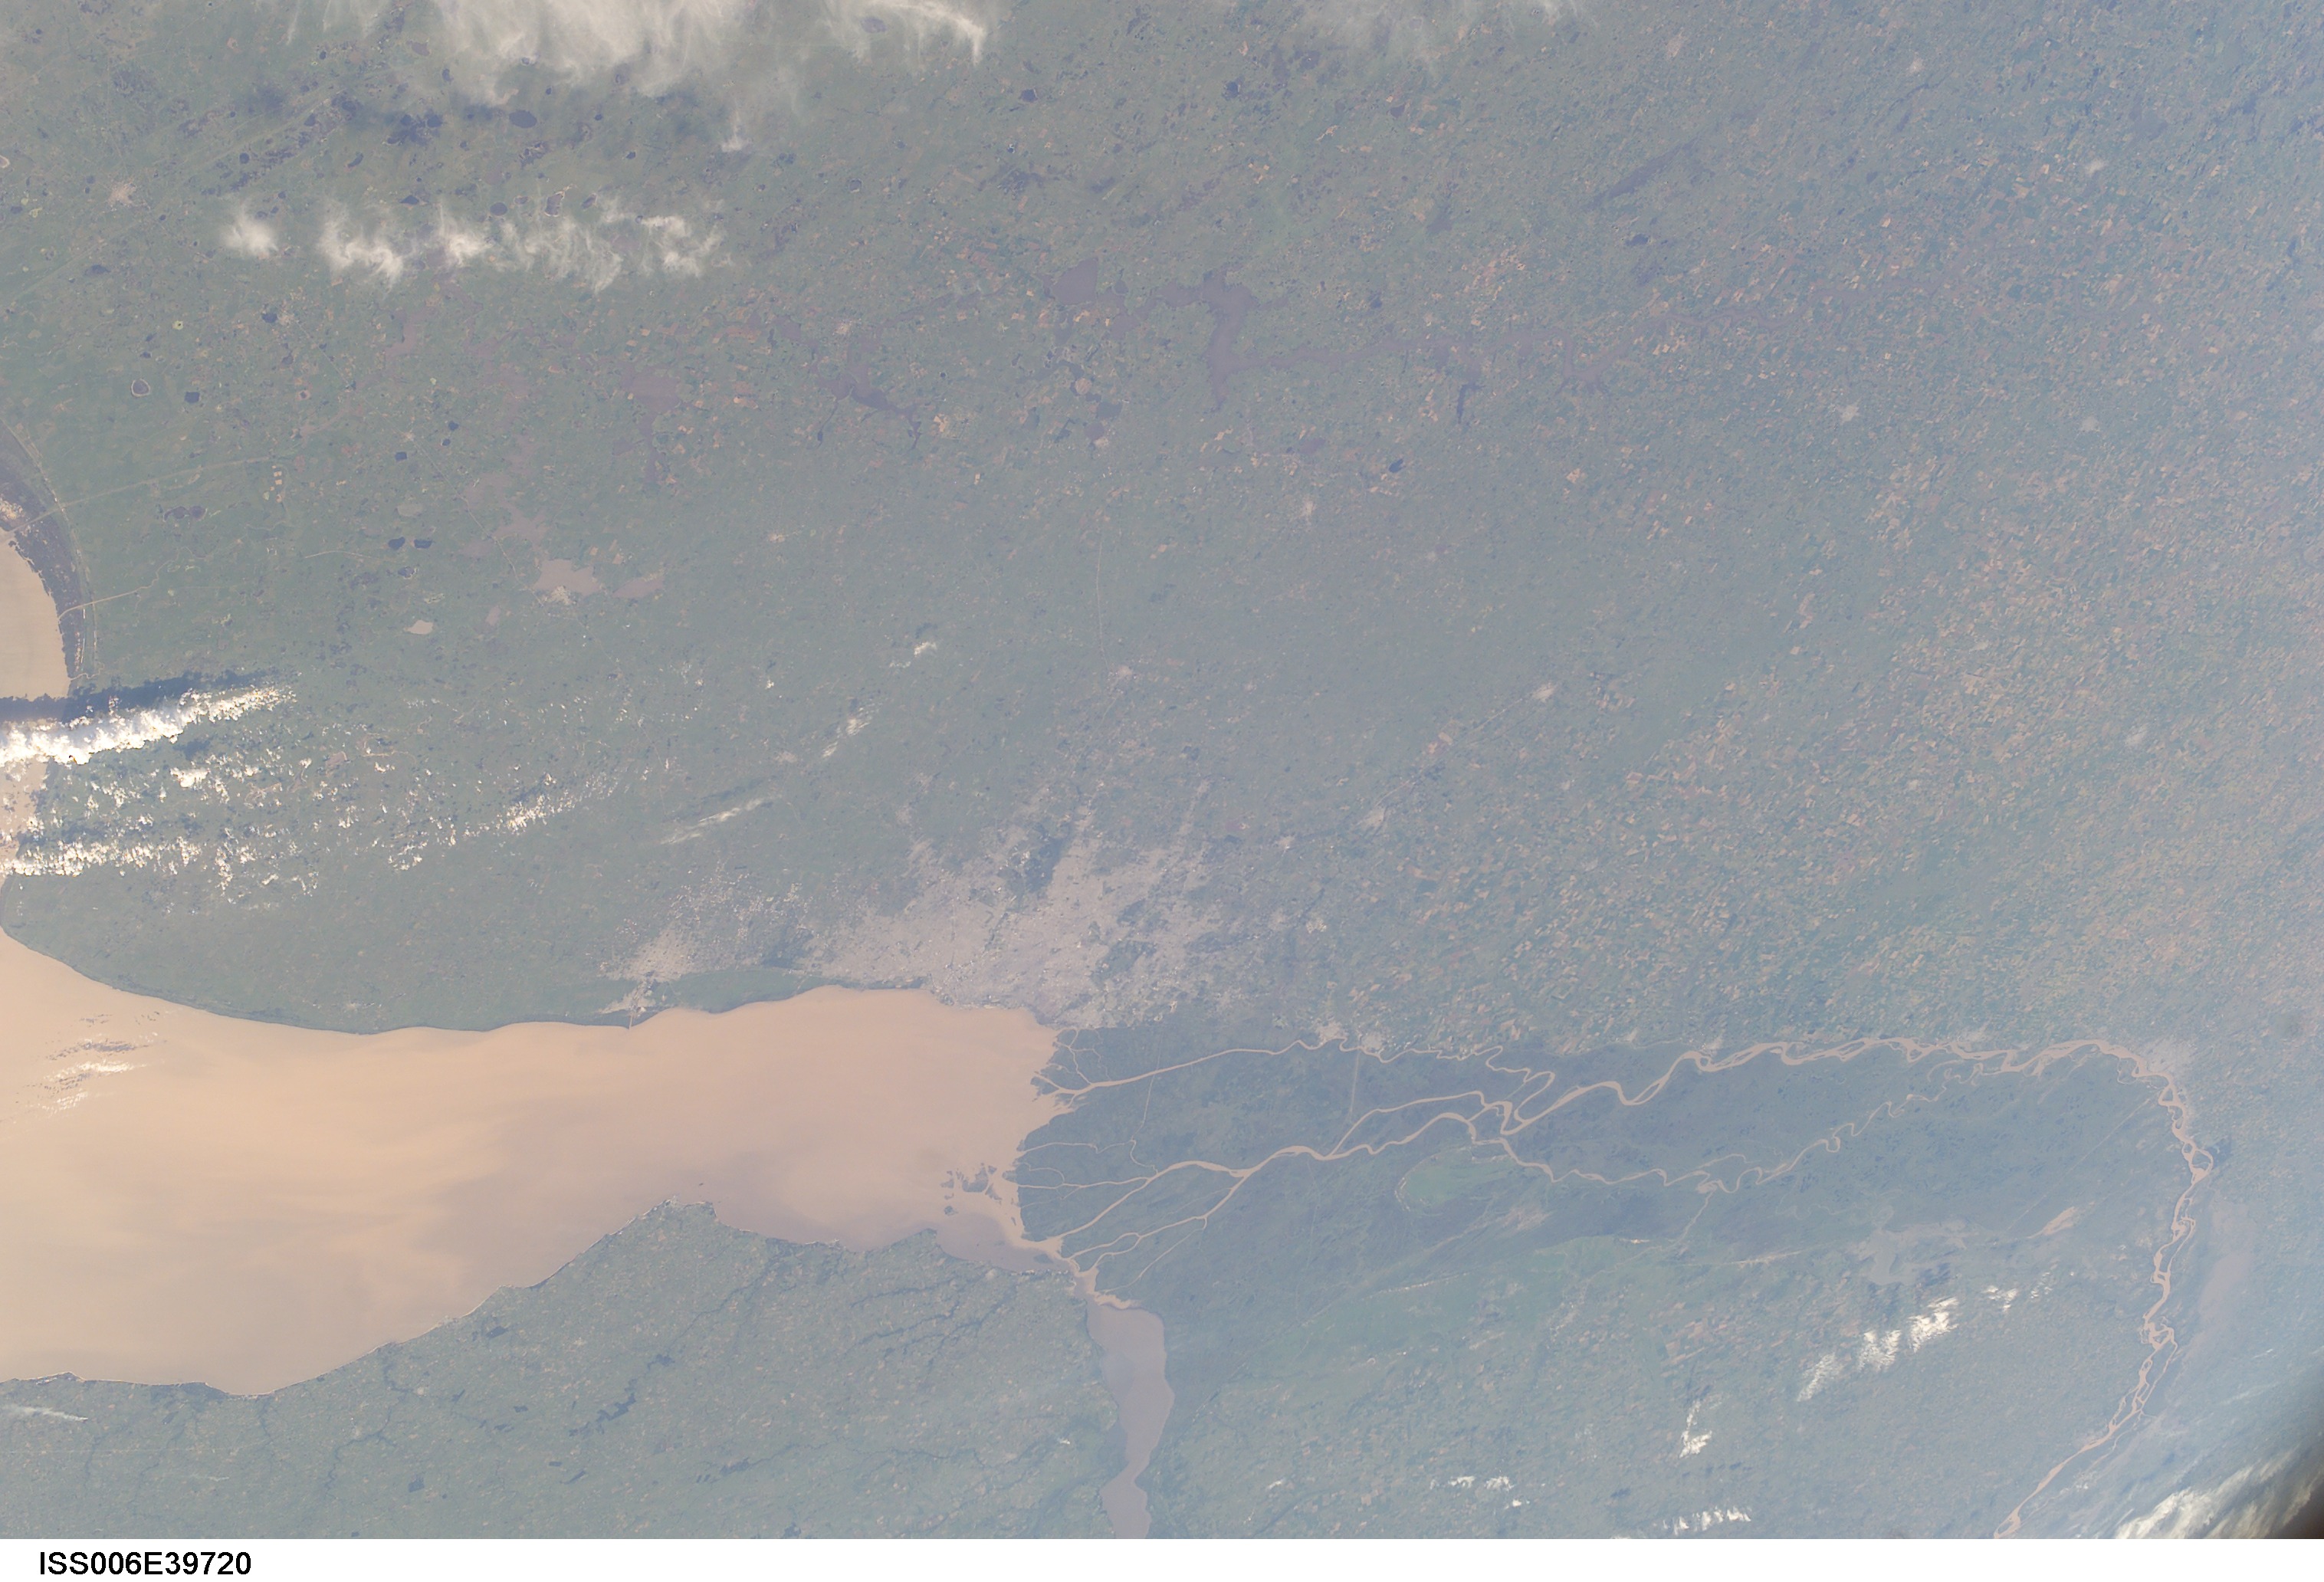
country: ARGENTINA
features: BUENOS AIRES, RIO DE LA PLATA
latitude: -35.0
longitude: -59.0
